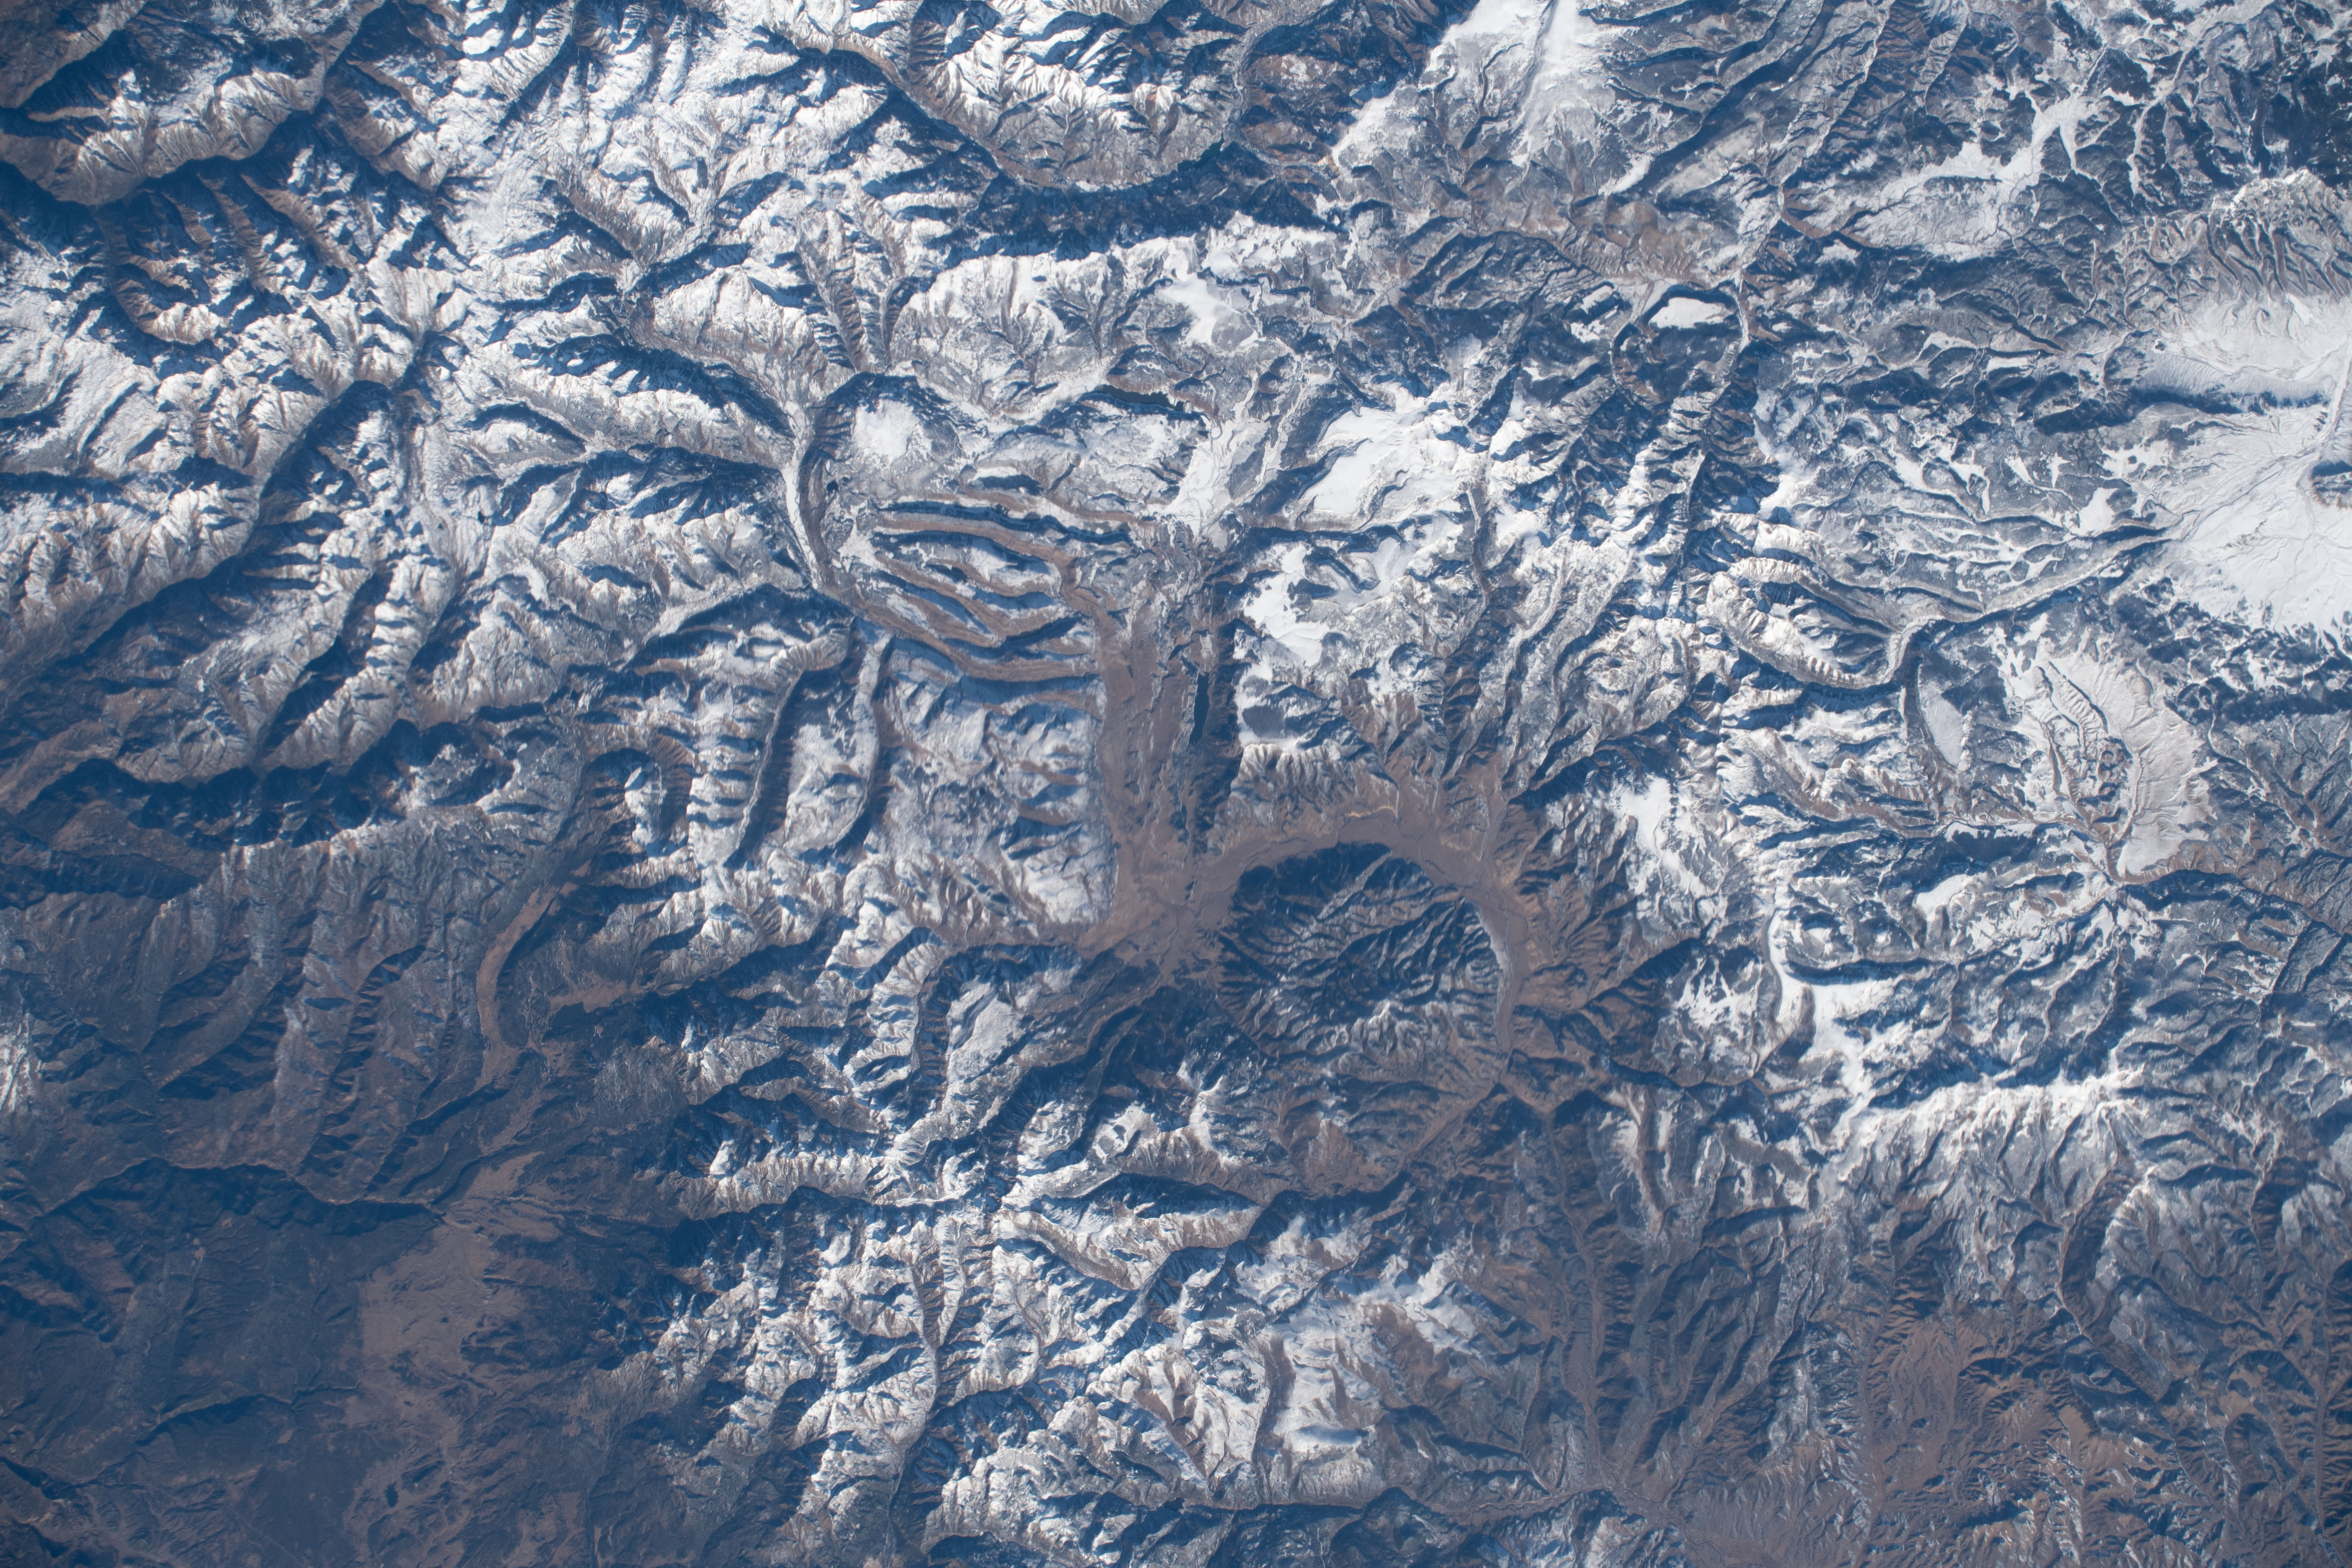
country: USA-COLORADO
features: SOUTH RIVER PEAK, TWIN PEAKS
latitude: 37.8
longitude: -107.0
